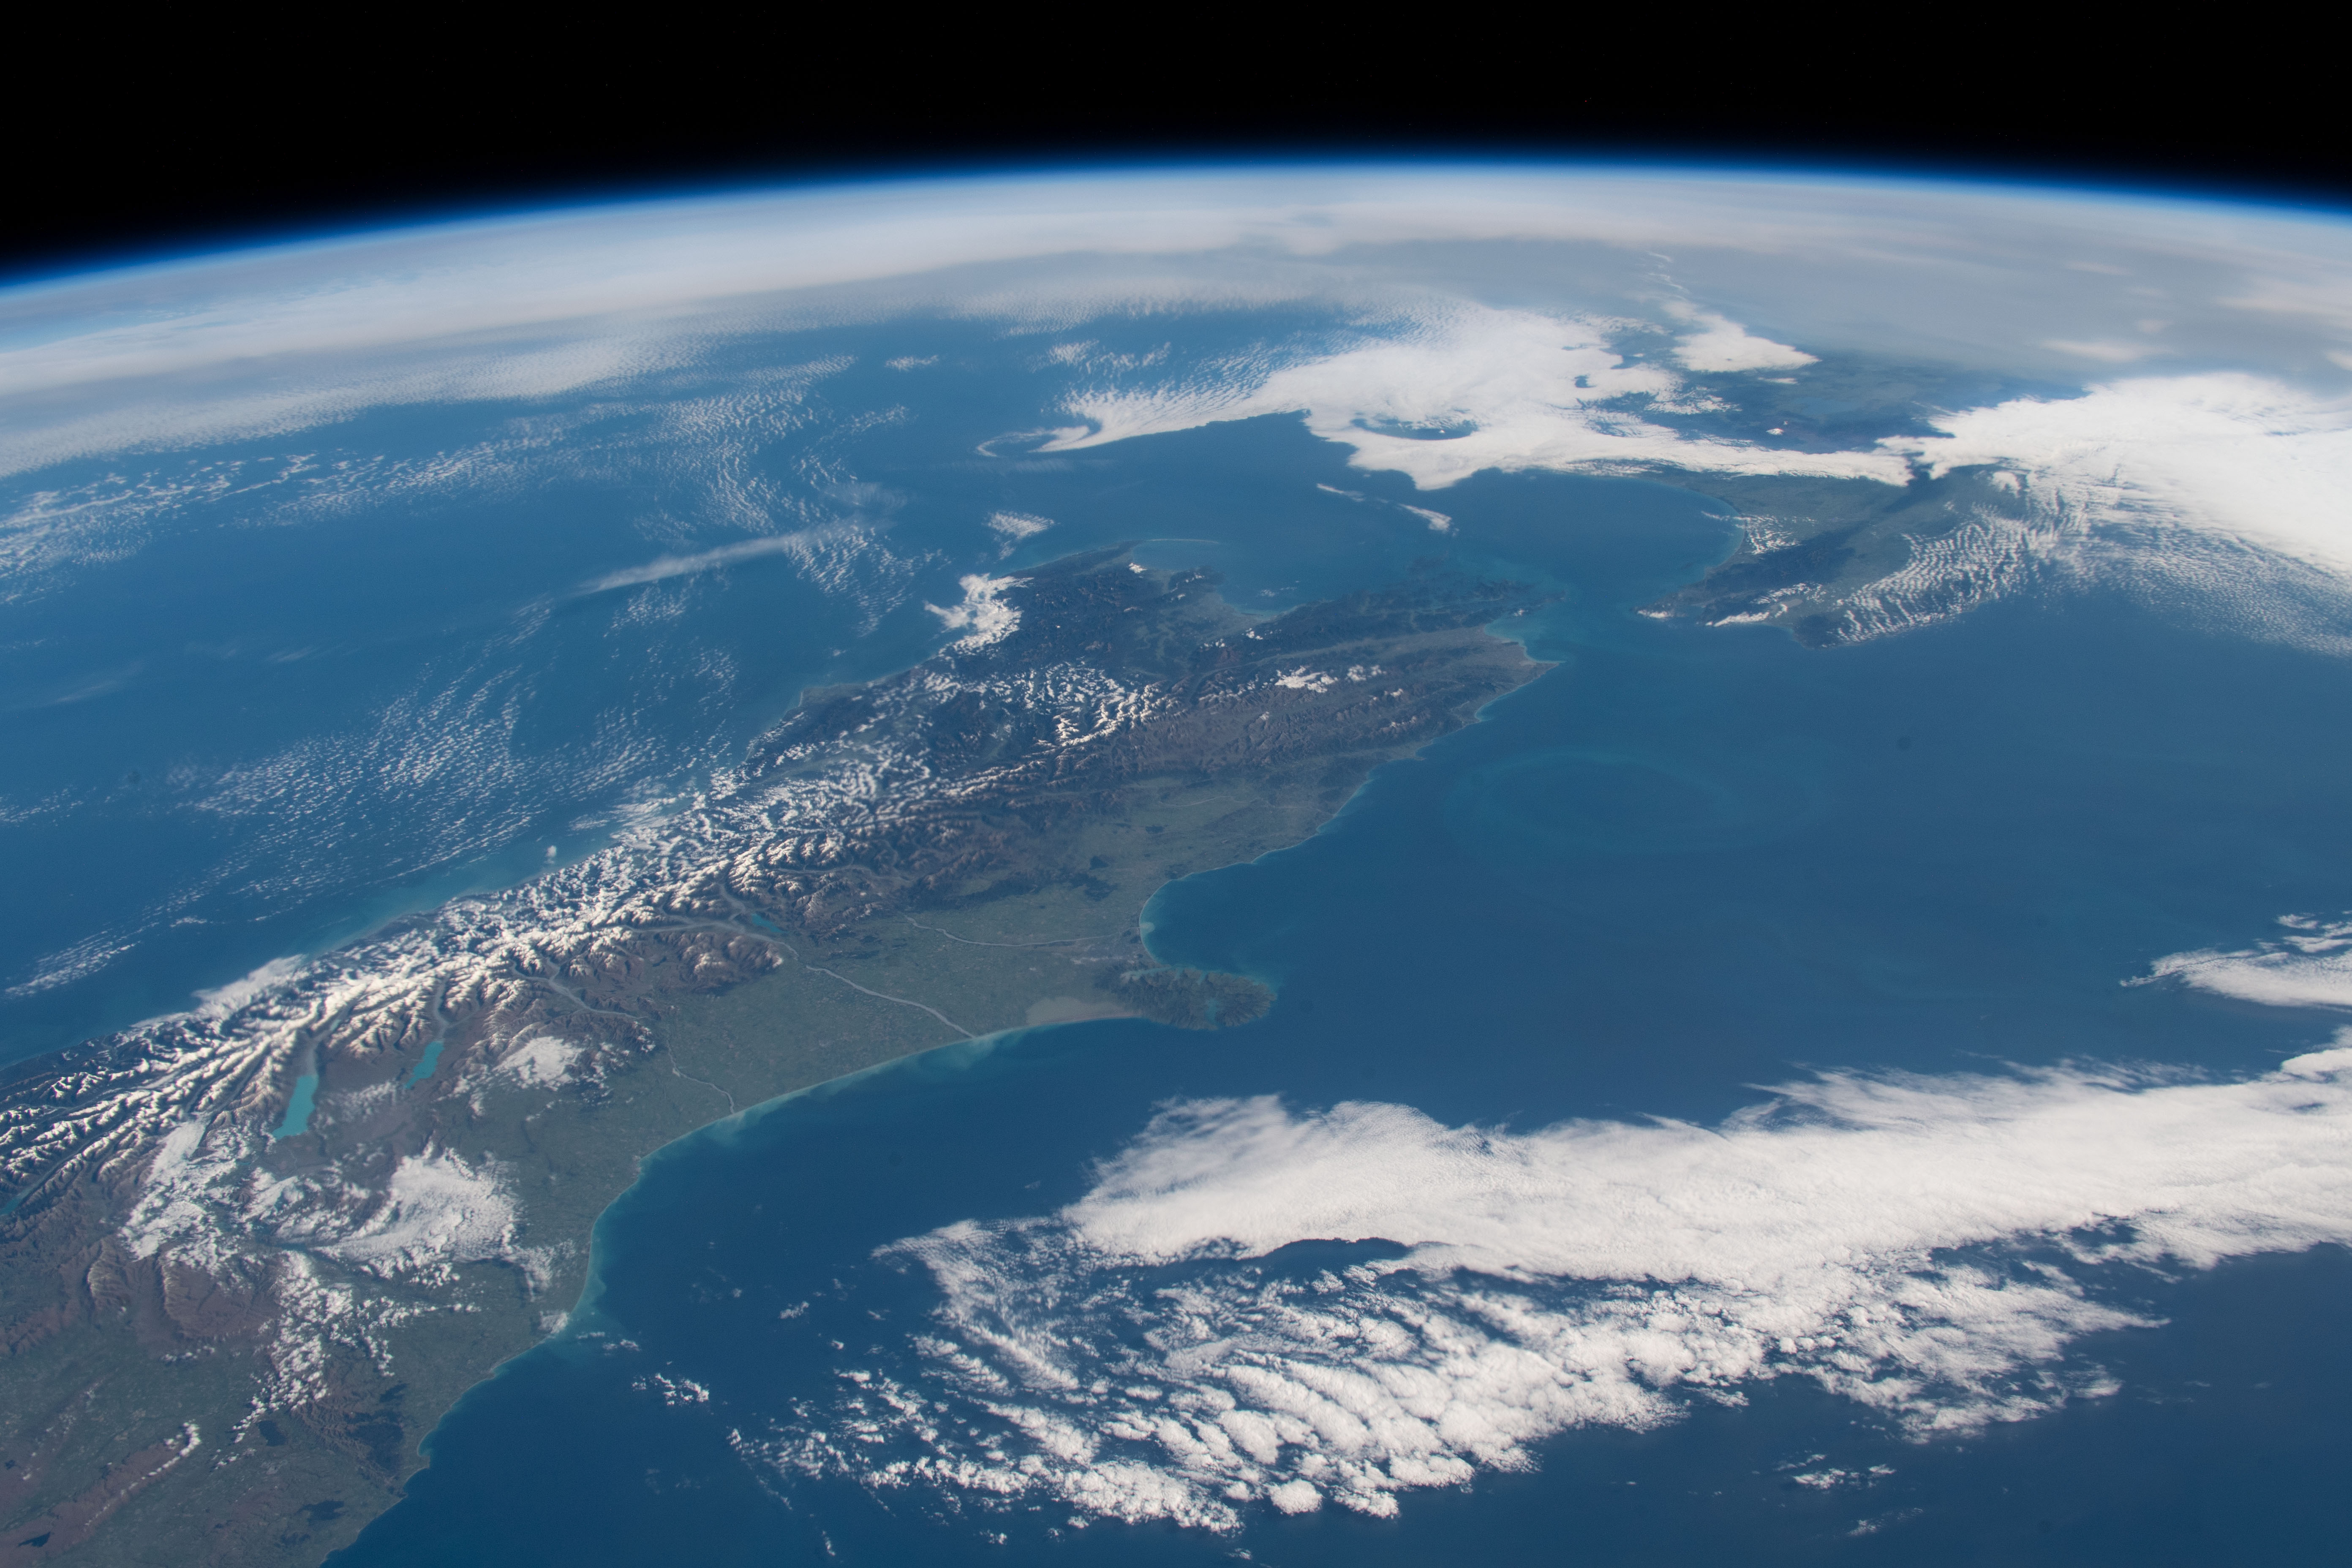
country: NEW ZEALAND-SI
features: NEW ZELAND, SOUTH ISLAND, SOUTHERN ALPS MOUNTAINS, NORTH ISLAND
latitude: -42.0
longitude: 173.0
